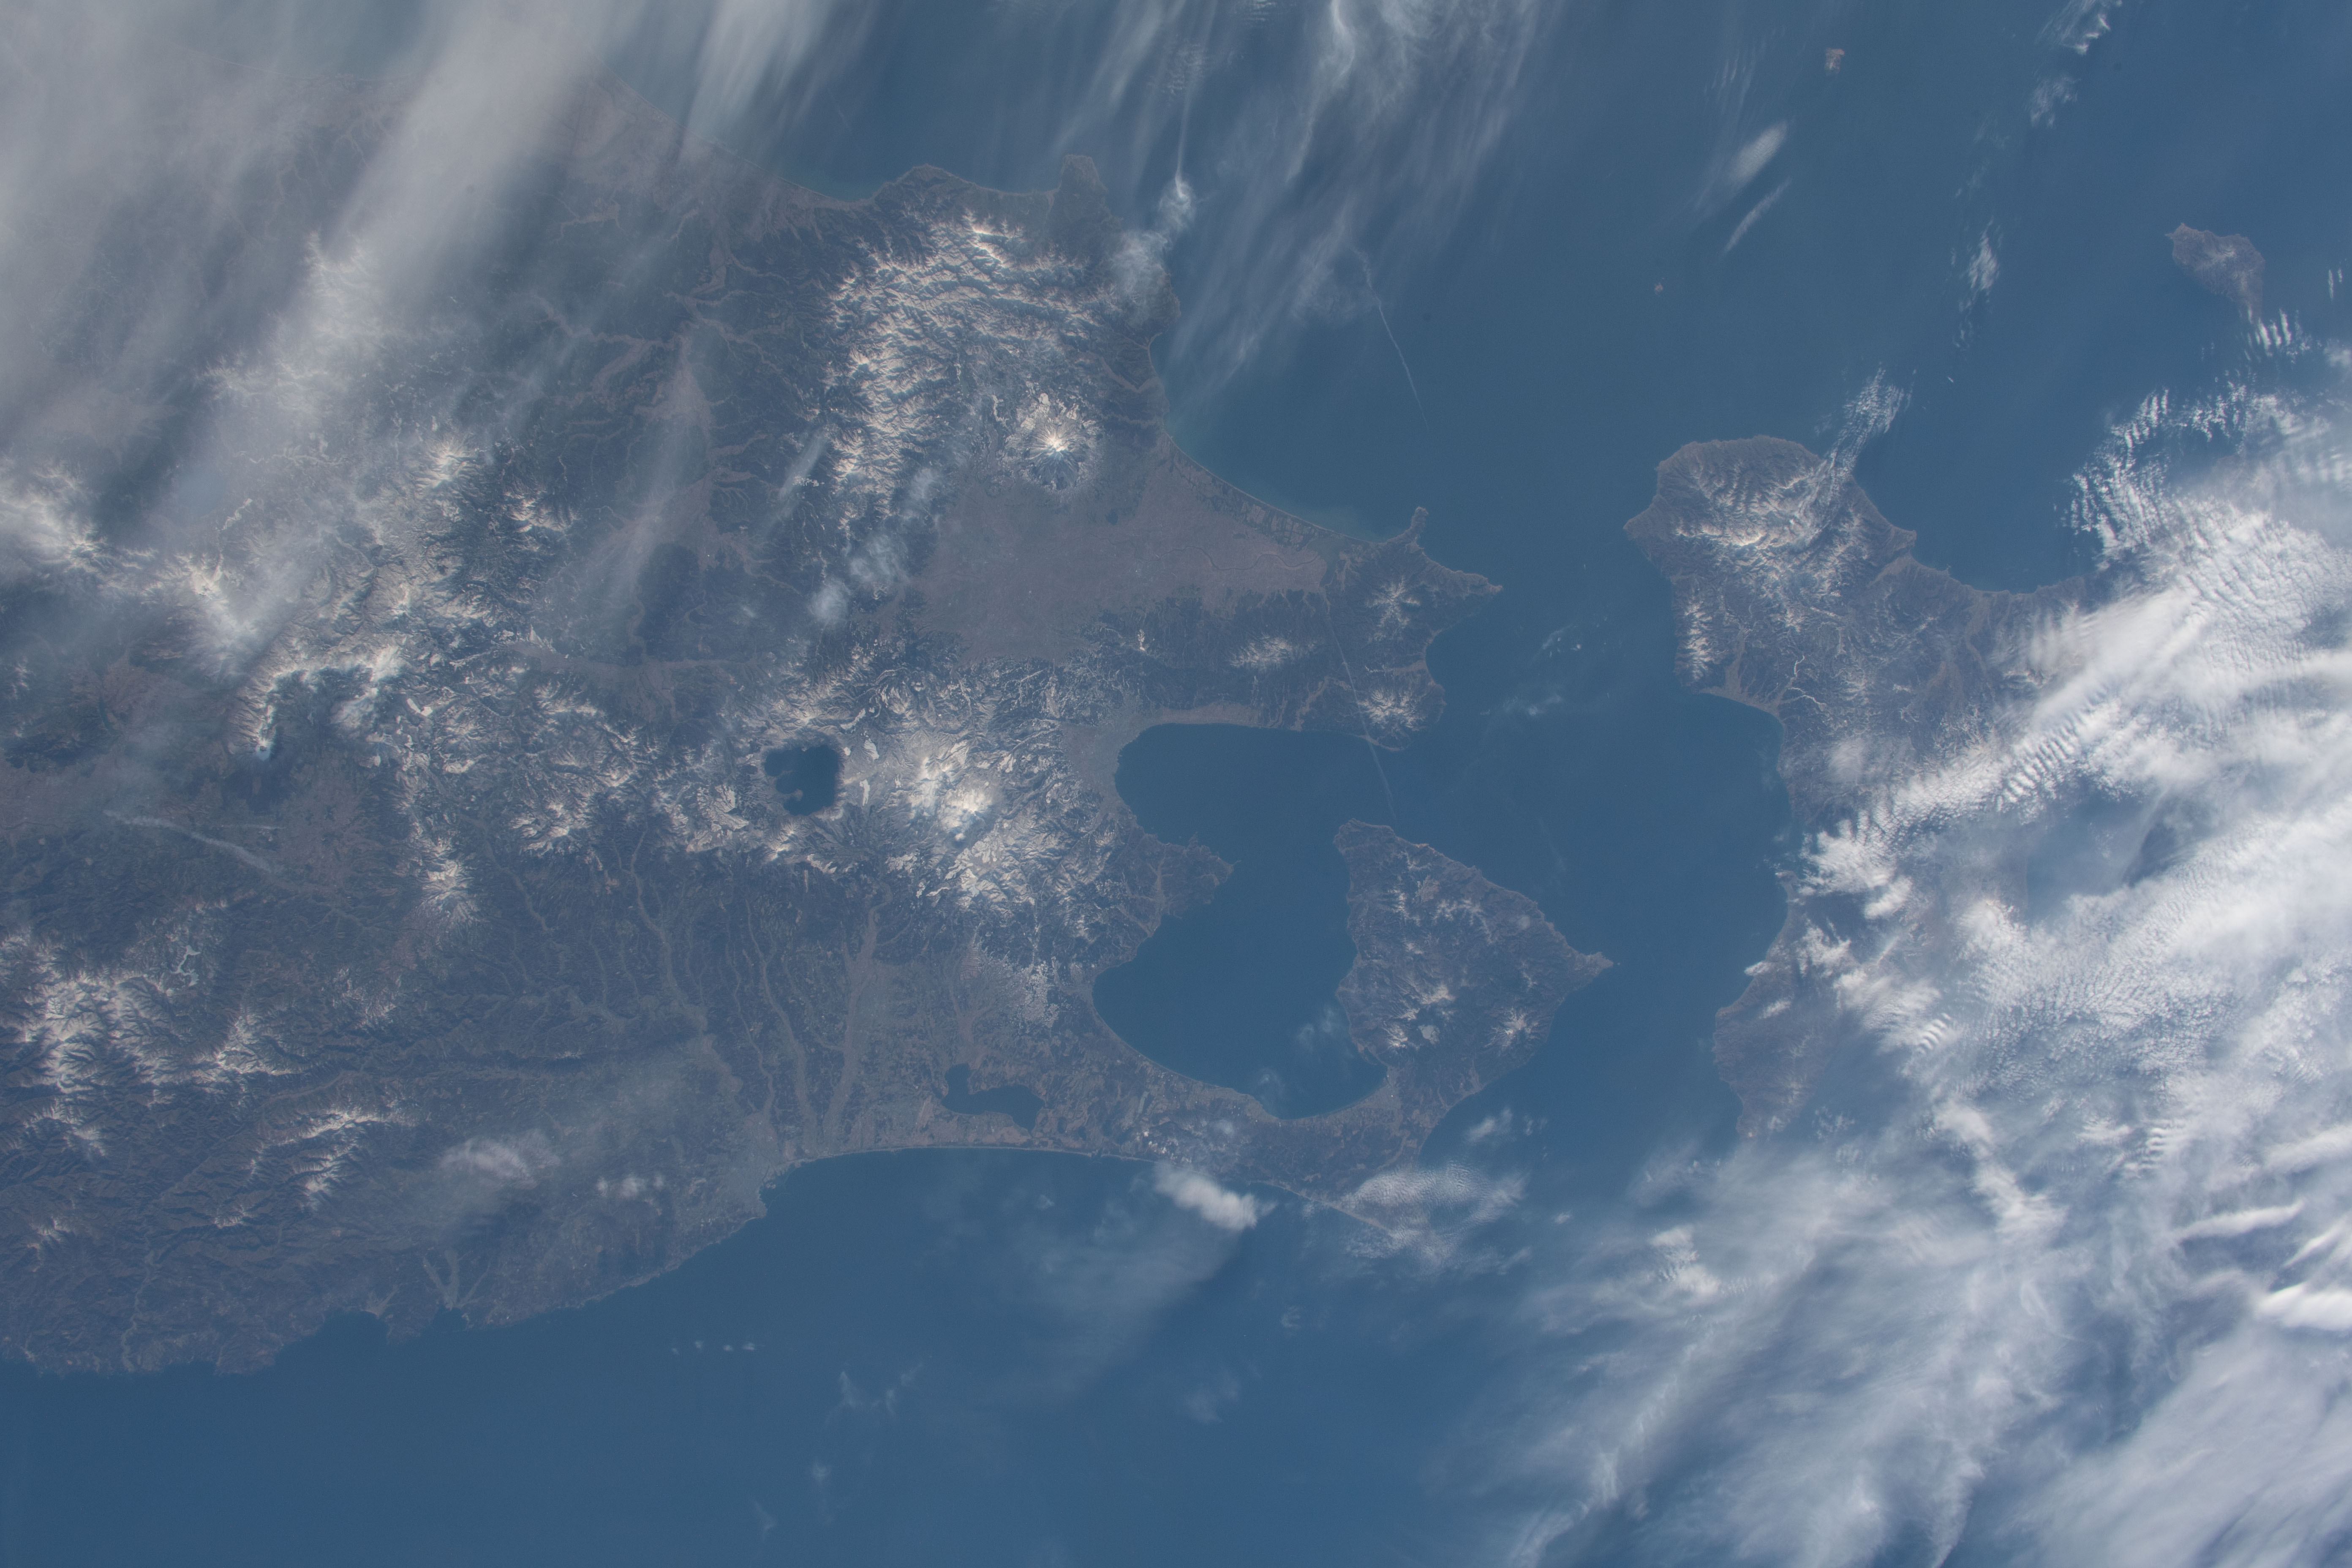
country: JAPAN
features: MUTSU BAY, LAKE TOWADA
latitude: 41.0
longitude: 140.5
